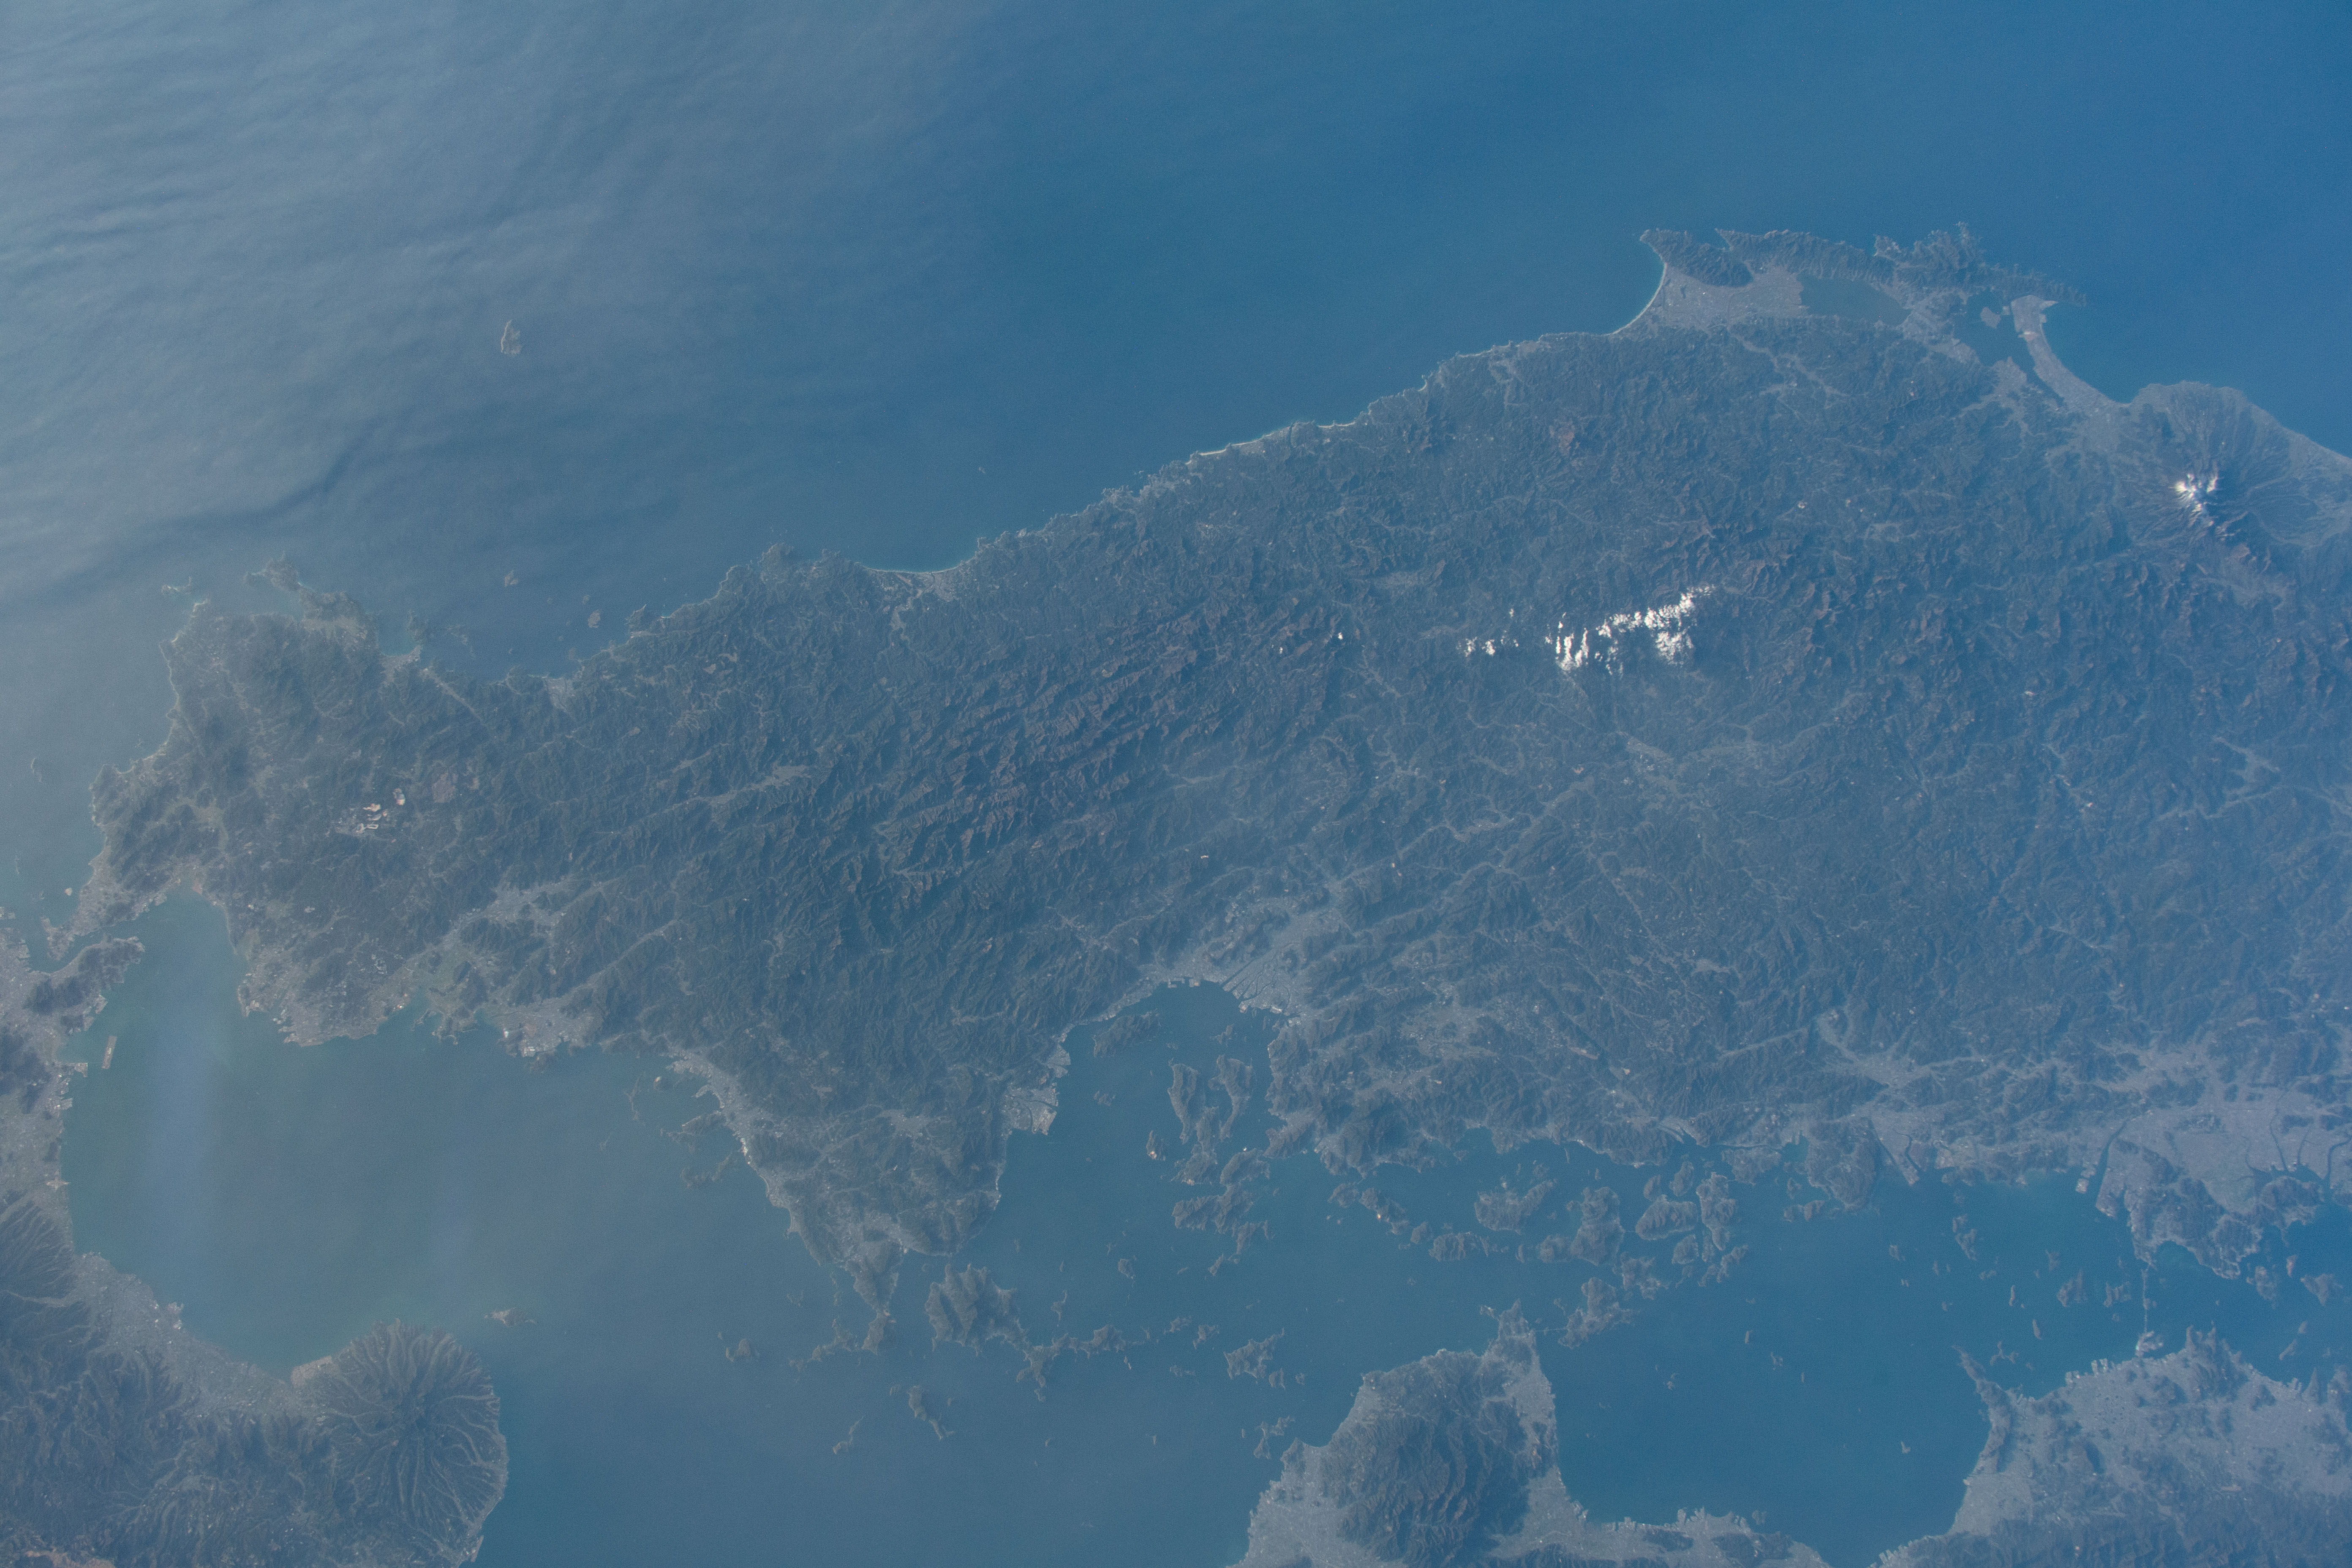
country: JAPAN
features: KITAKYUSHU, NAGATO, MATSUYAMA
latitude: 34.0
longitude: 131.5
